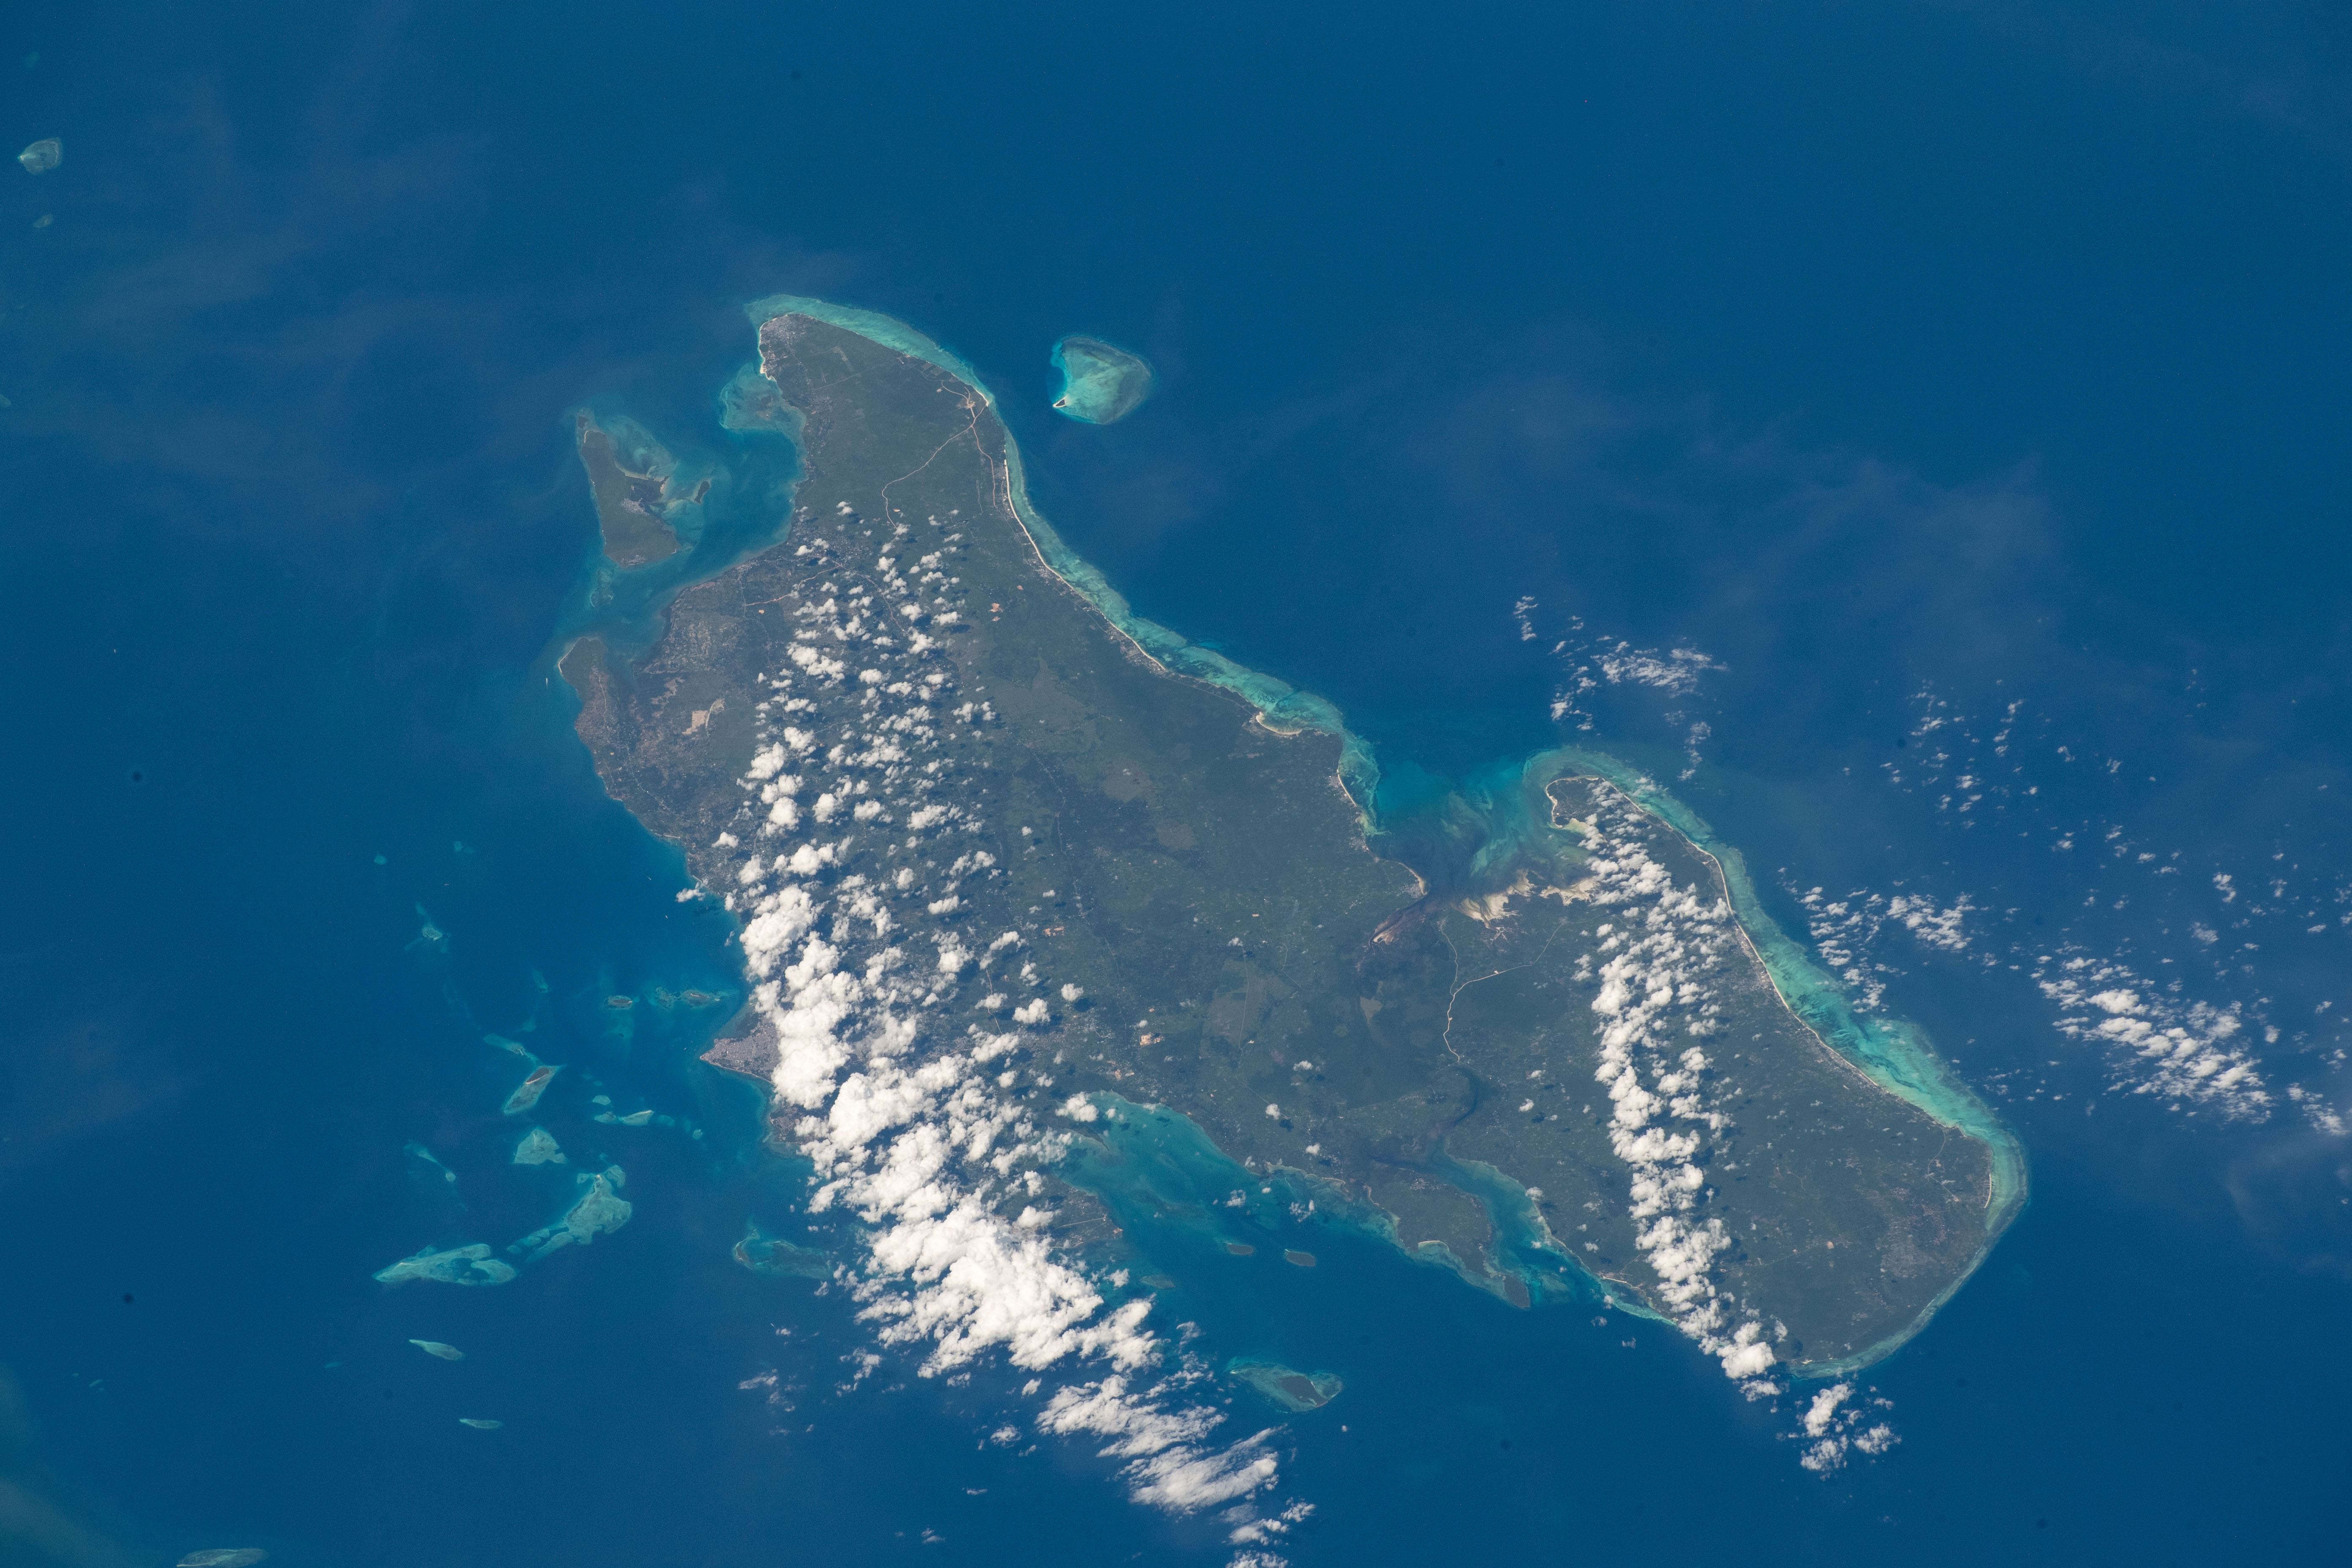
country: TANZANIA
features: ZANZIBAR
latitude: -6.1
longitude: 39.4
